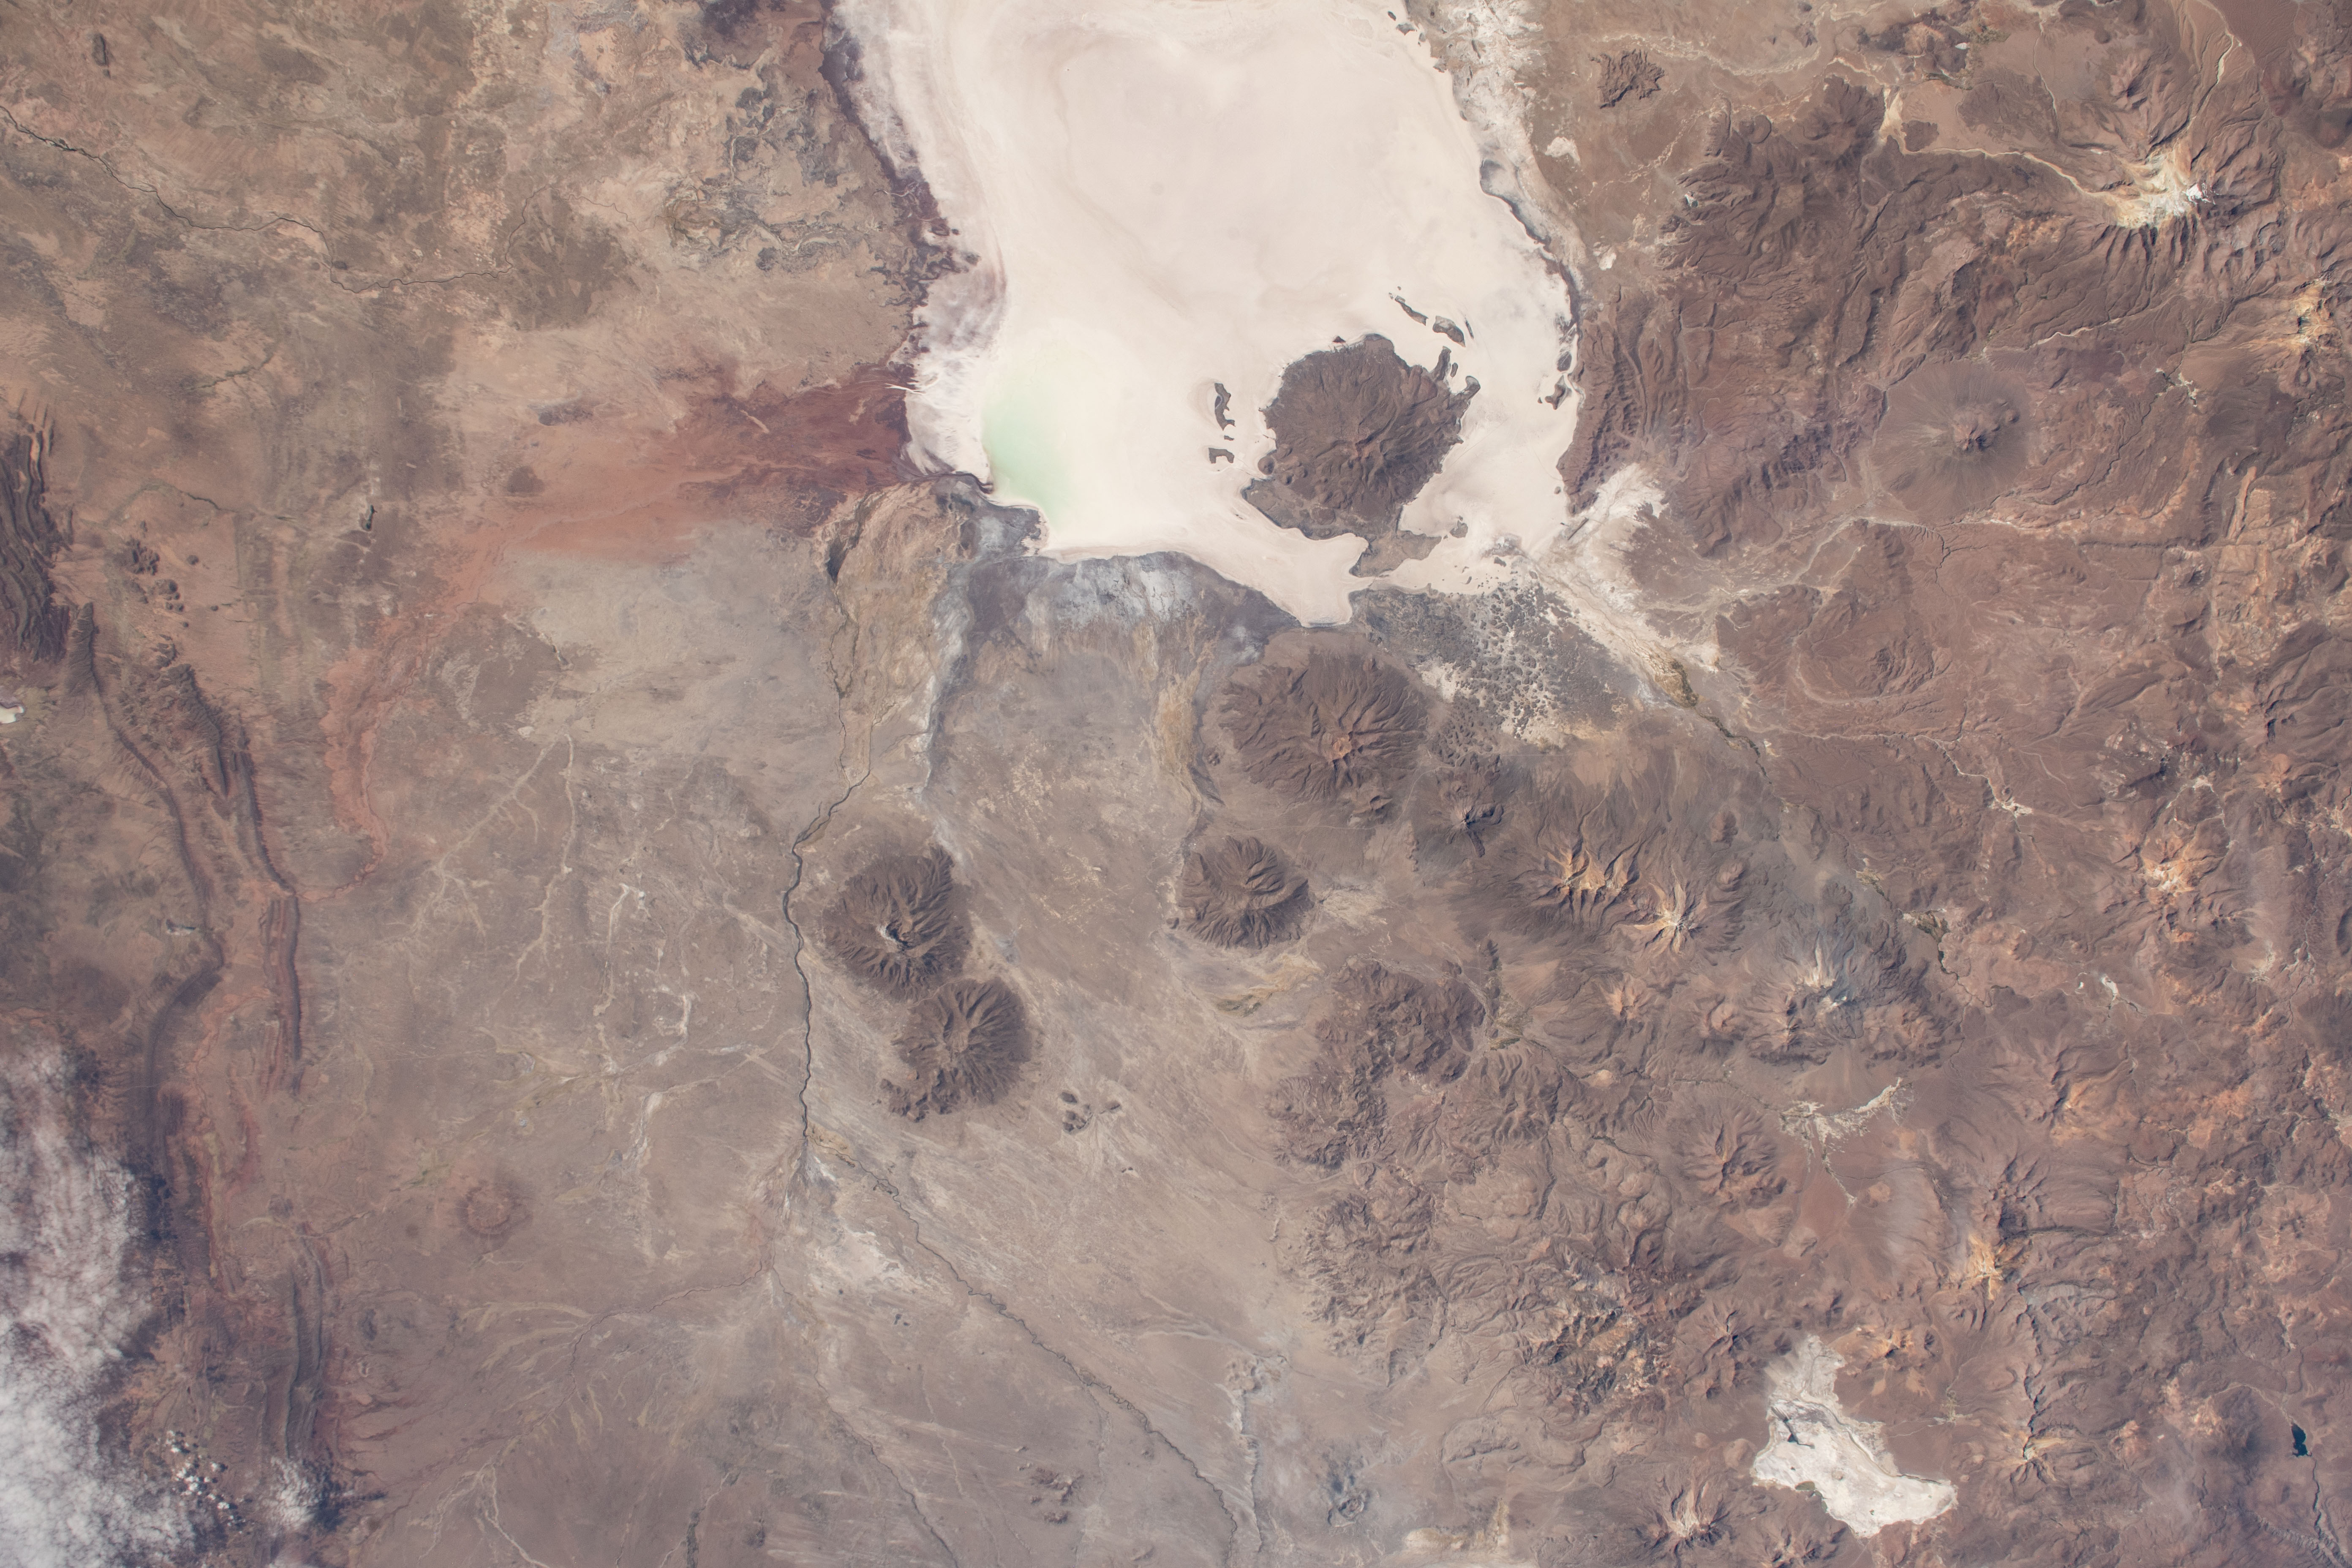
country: BOLIVIA
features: CERRO CARABAYA, SALAR DE UYUNI DESERT
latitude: -19.1
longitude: -68.4
